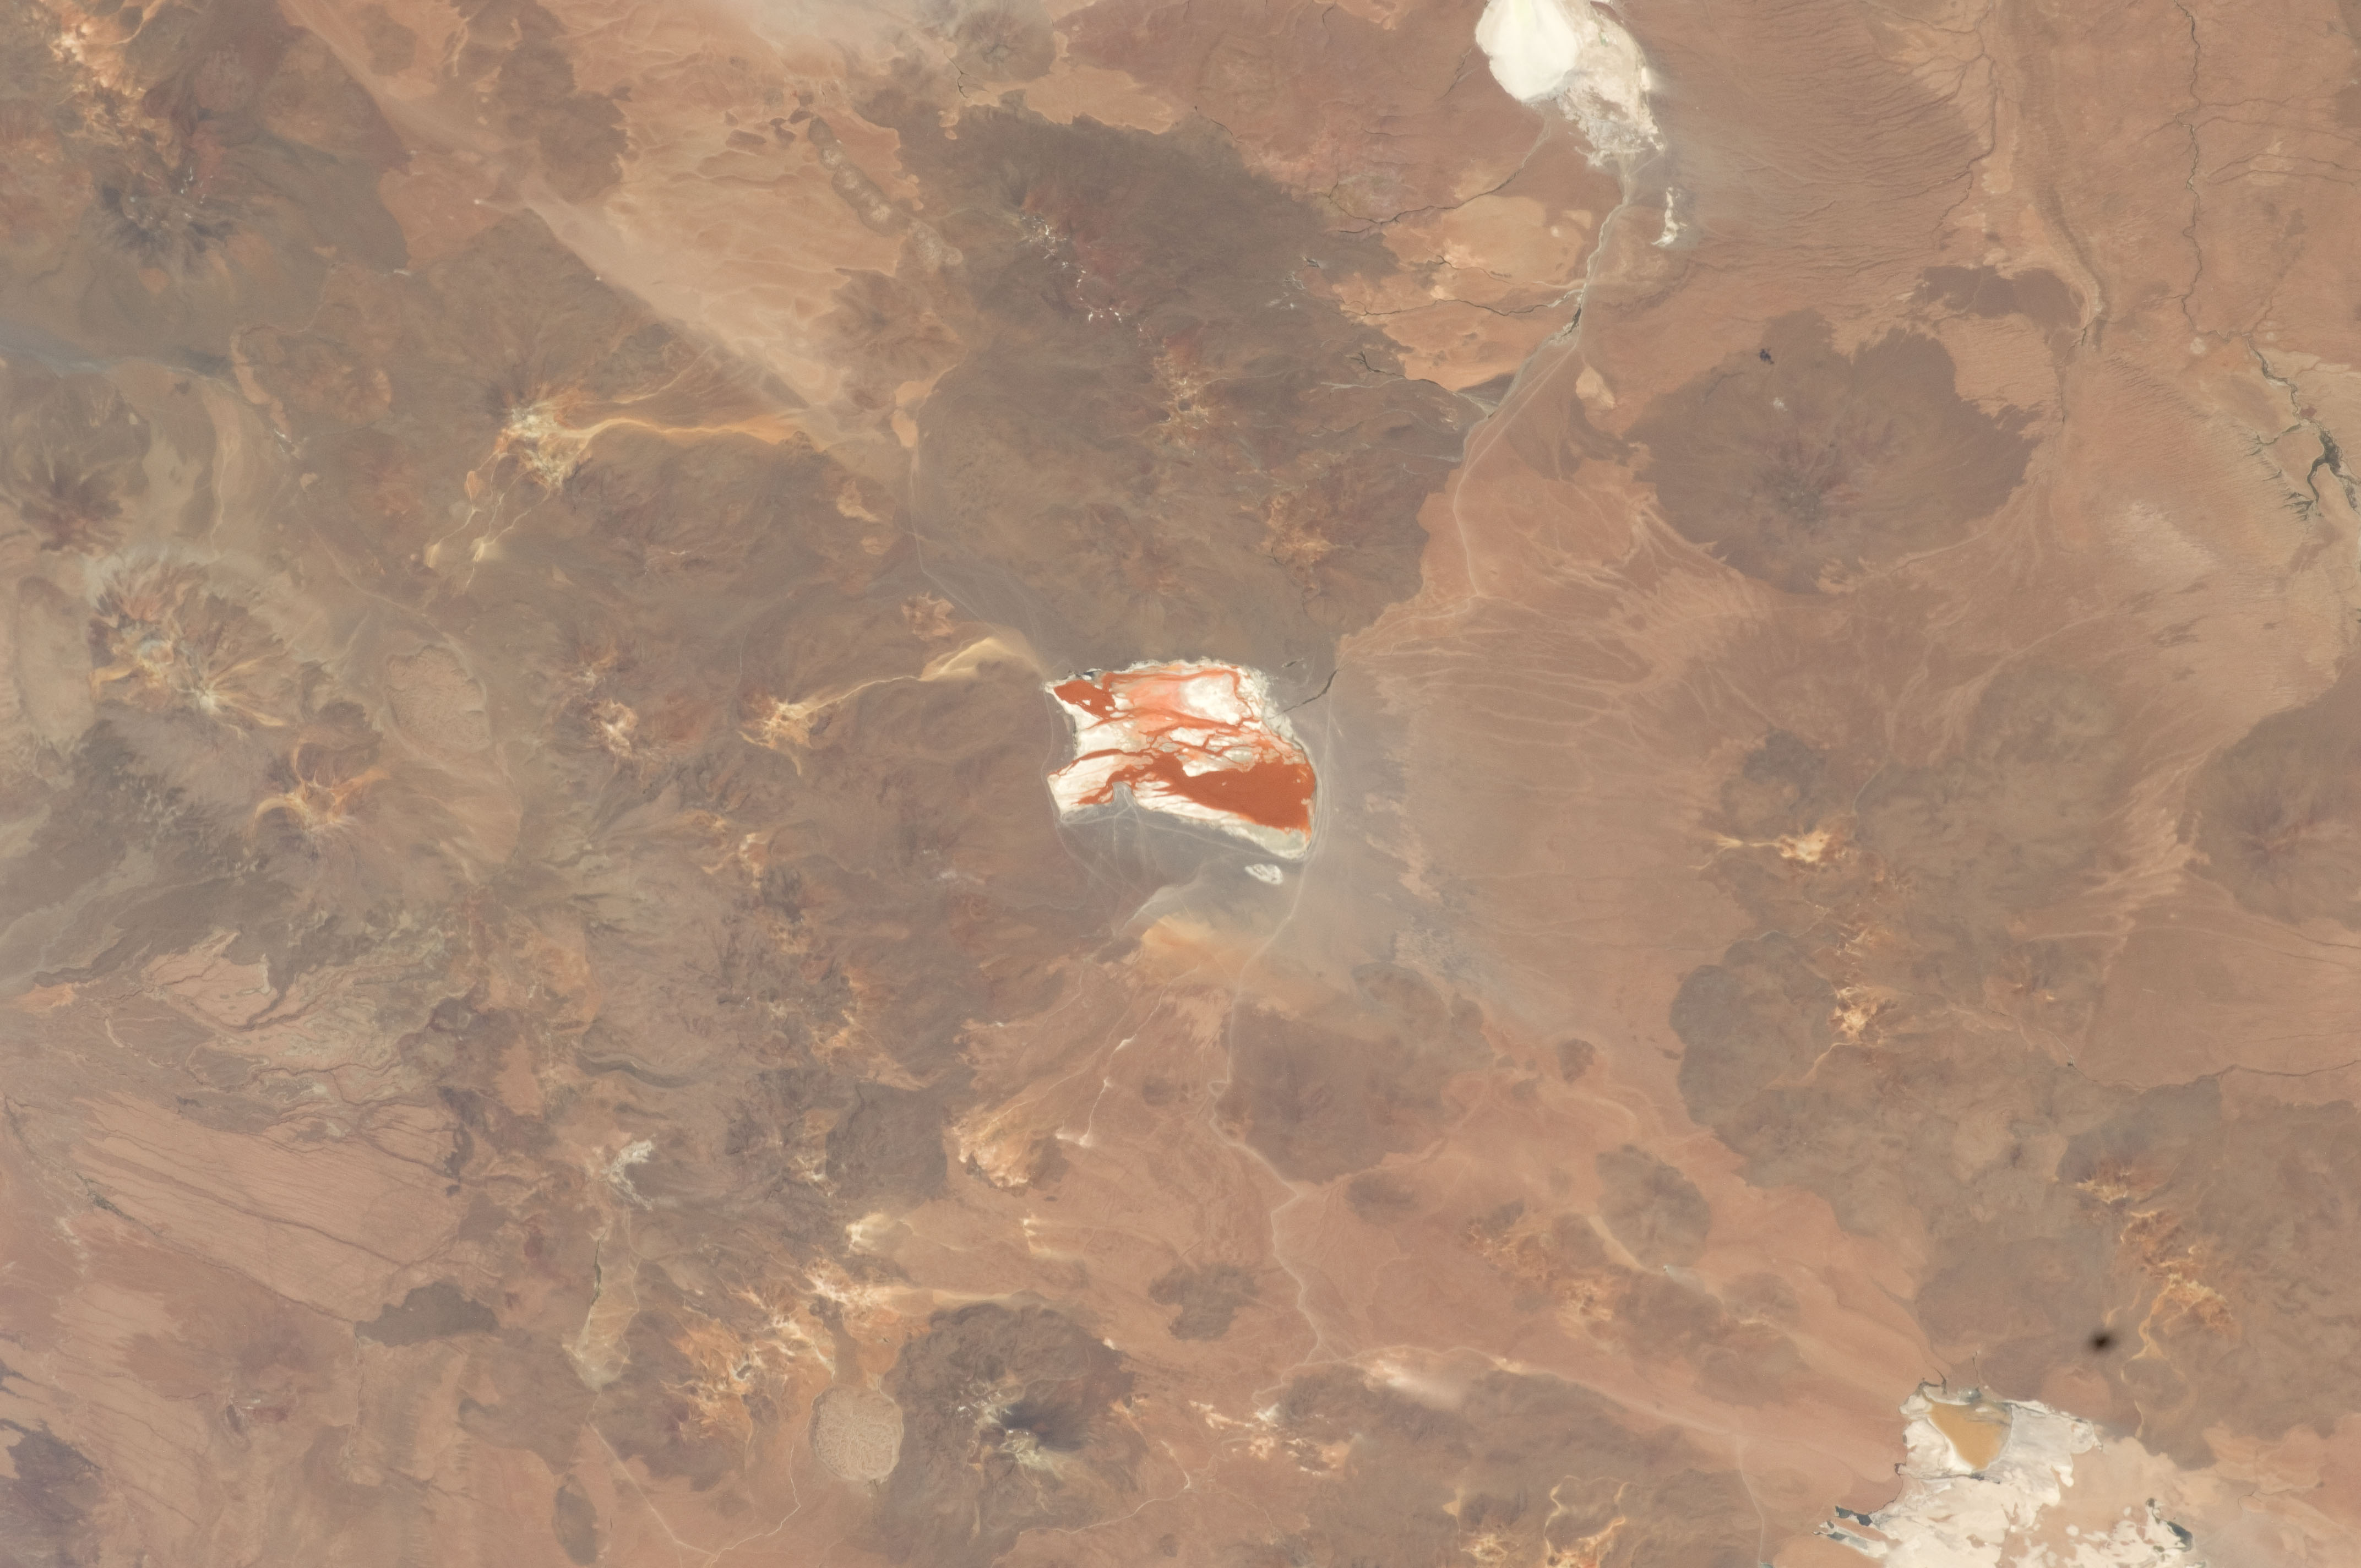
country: BOLIVIA
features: COLORADA LAKE, SALT LAKE
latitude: -22.2
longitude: -67.7
